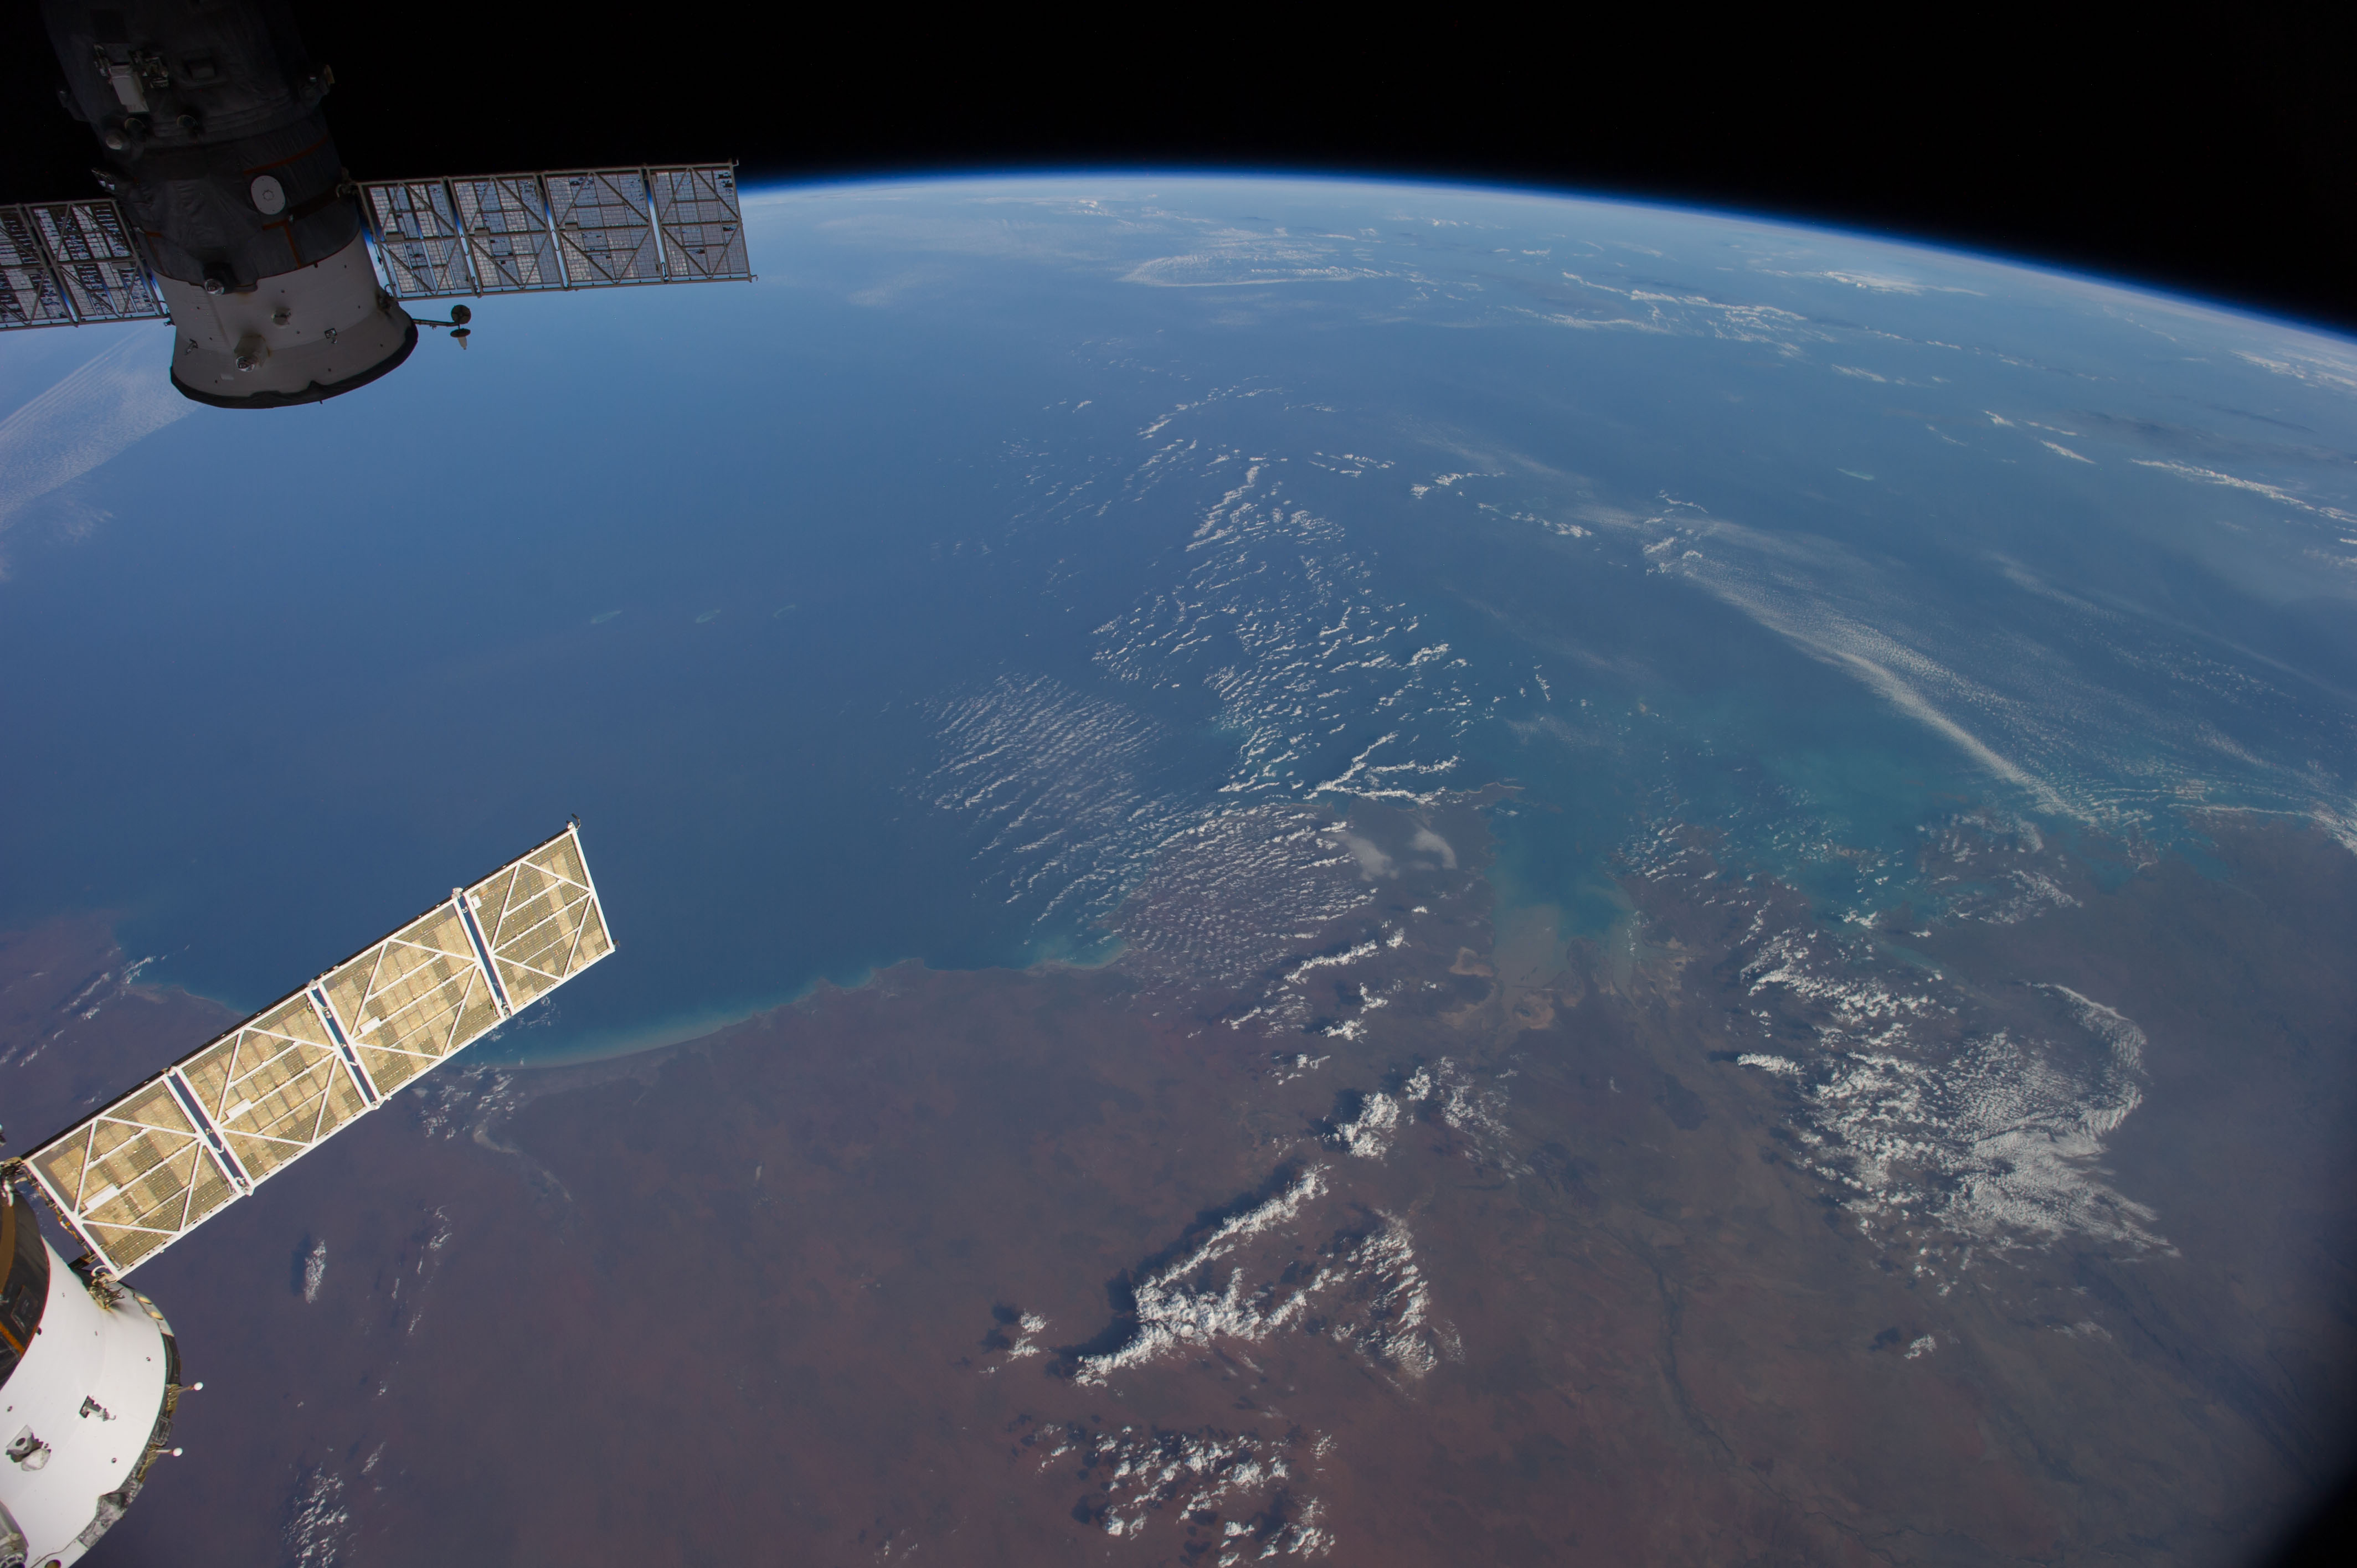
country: AUSTRALIA-WA
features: INDIAN O., KING SOUND, FITZROY R., ATMOSPHERIC LIMB
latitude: -17.5
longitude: 122.0
